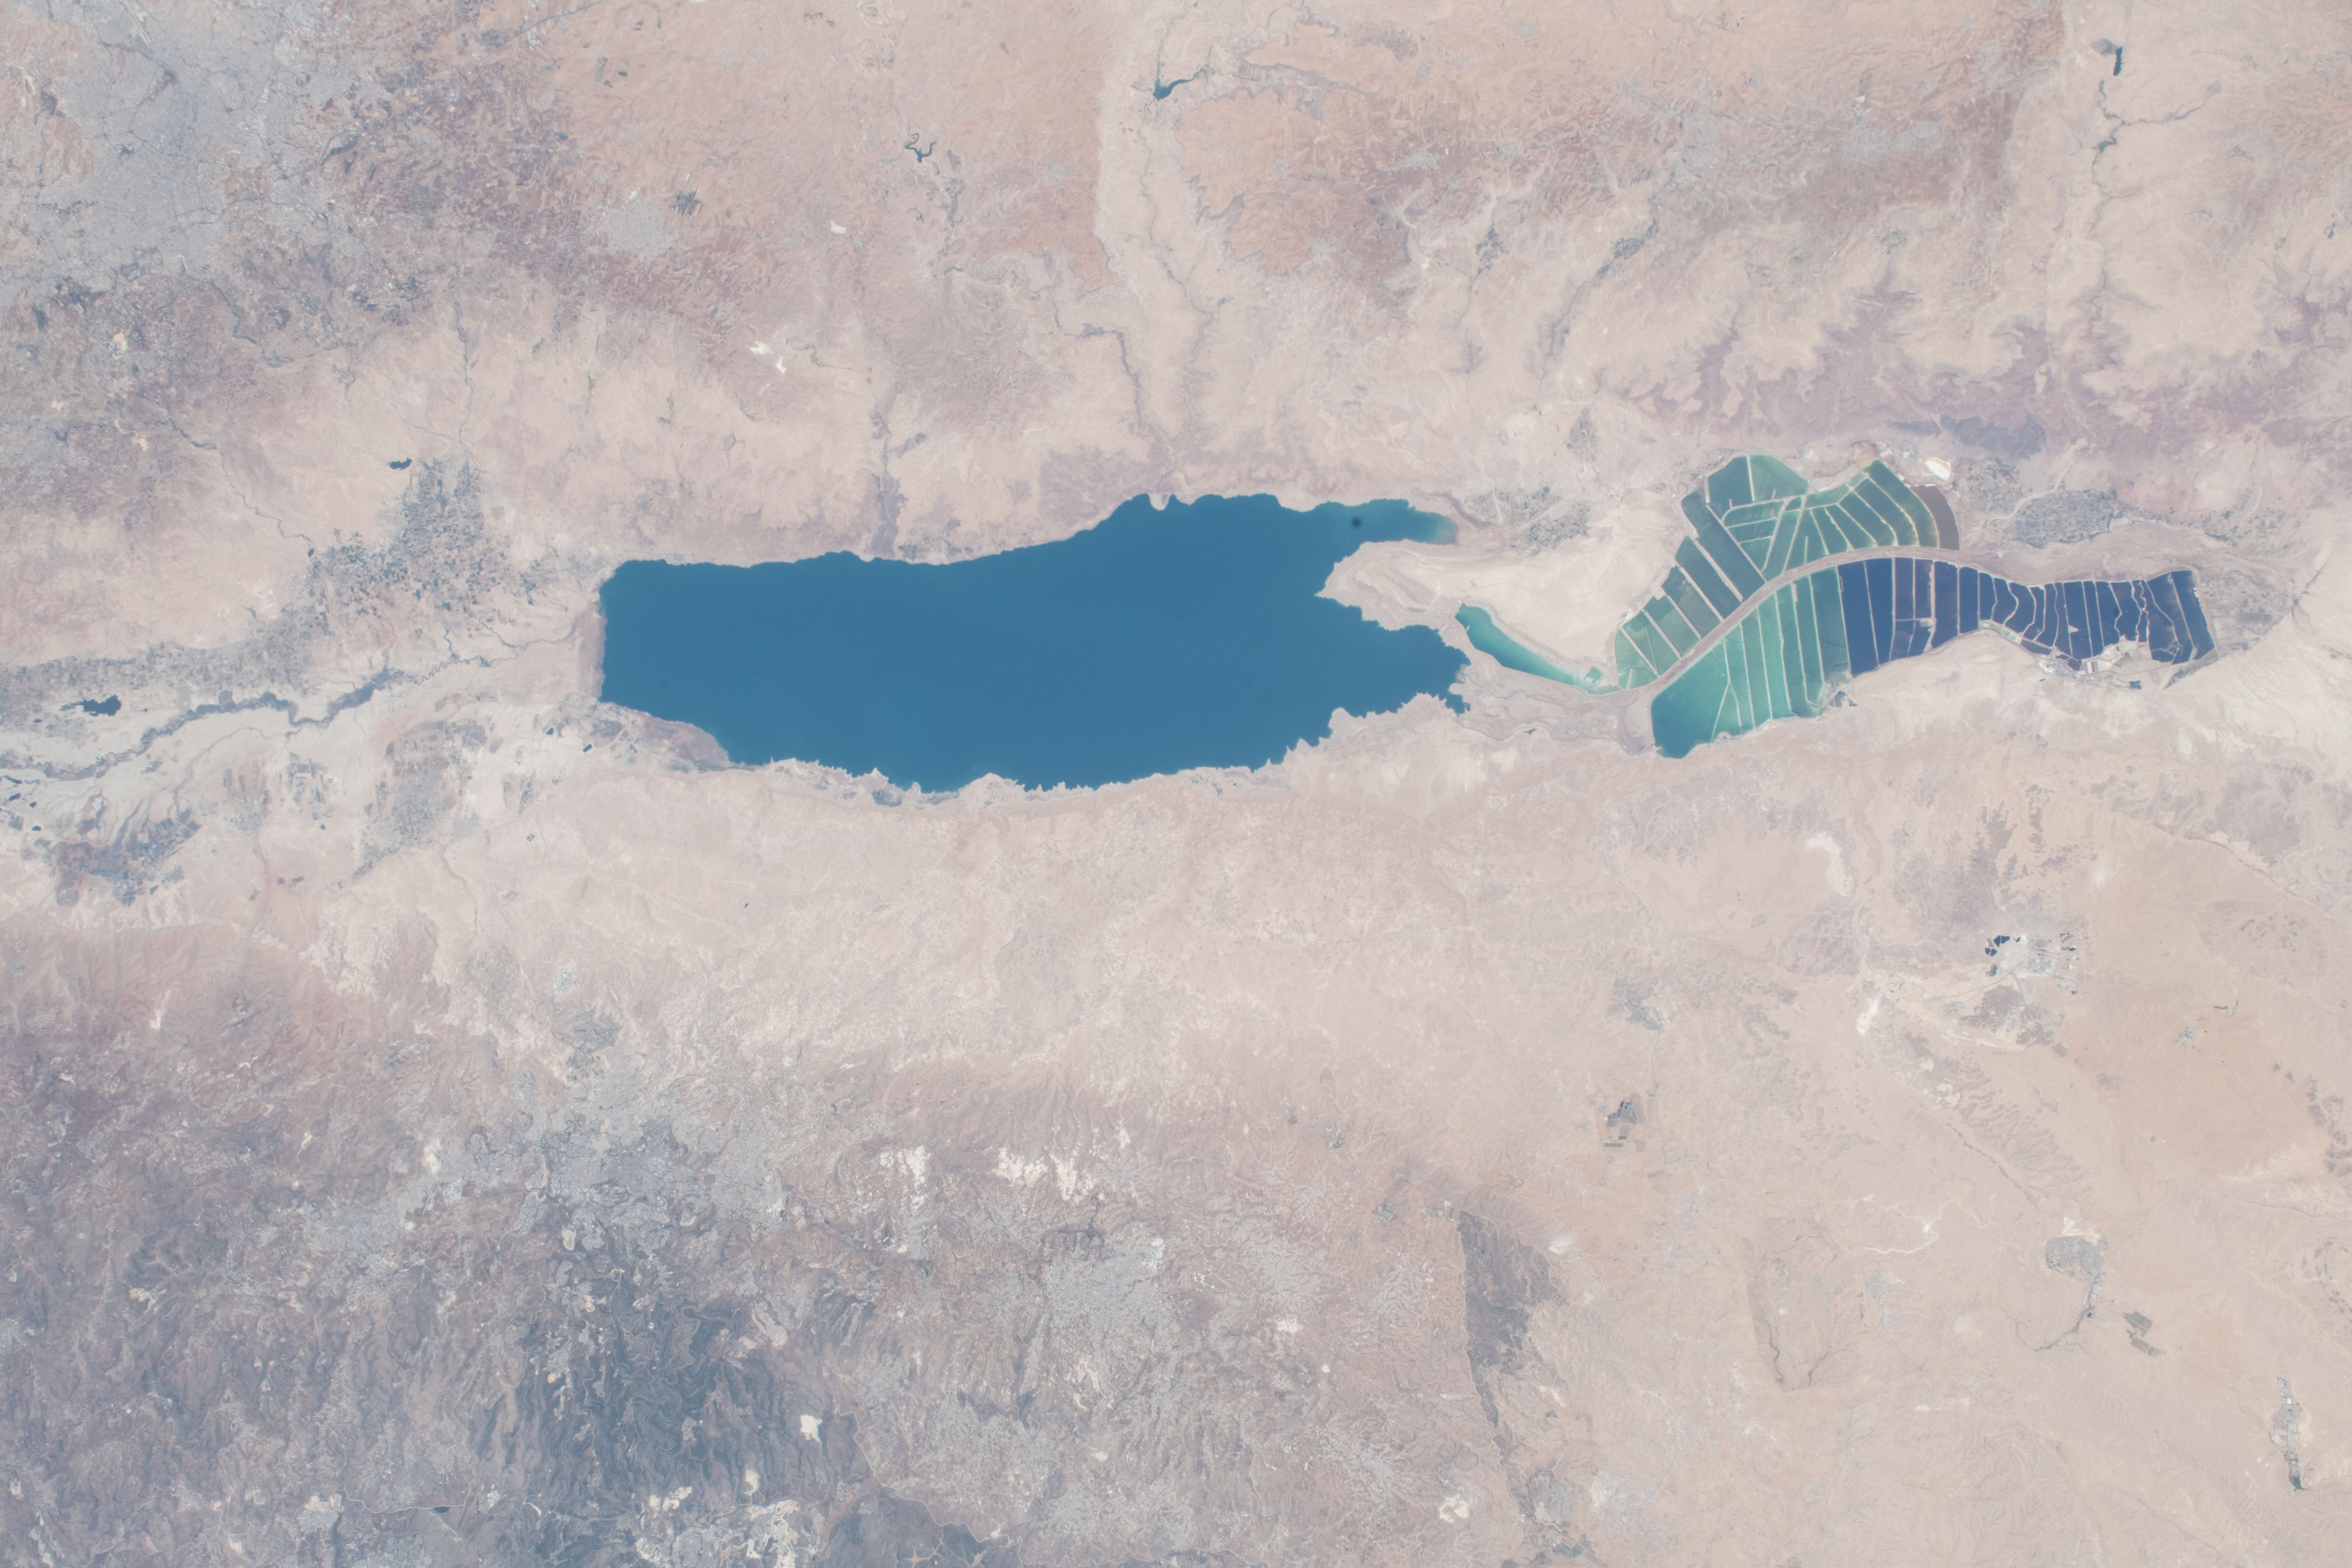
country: ISRAEL
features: DEAD SEA,SALT EVAPORATION PANS
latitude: 31.5
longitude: 35.4
